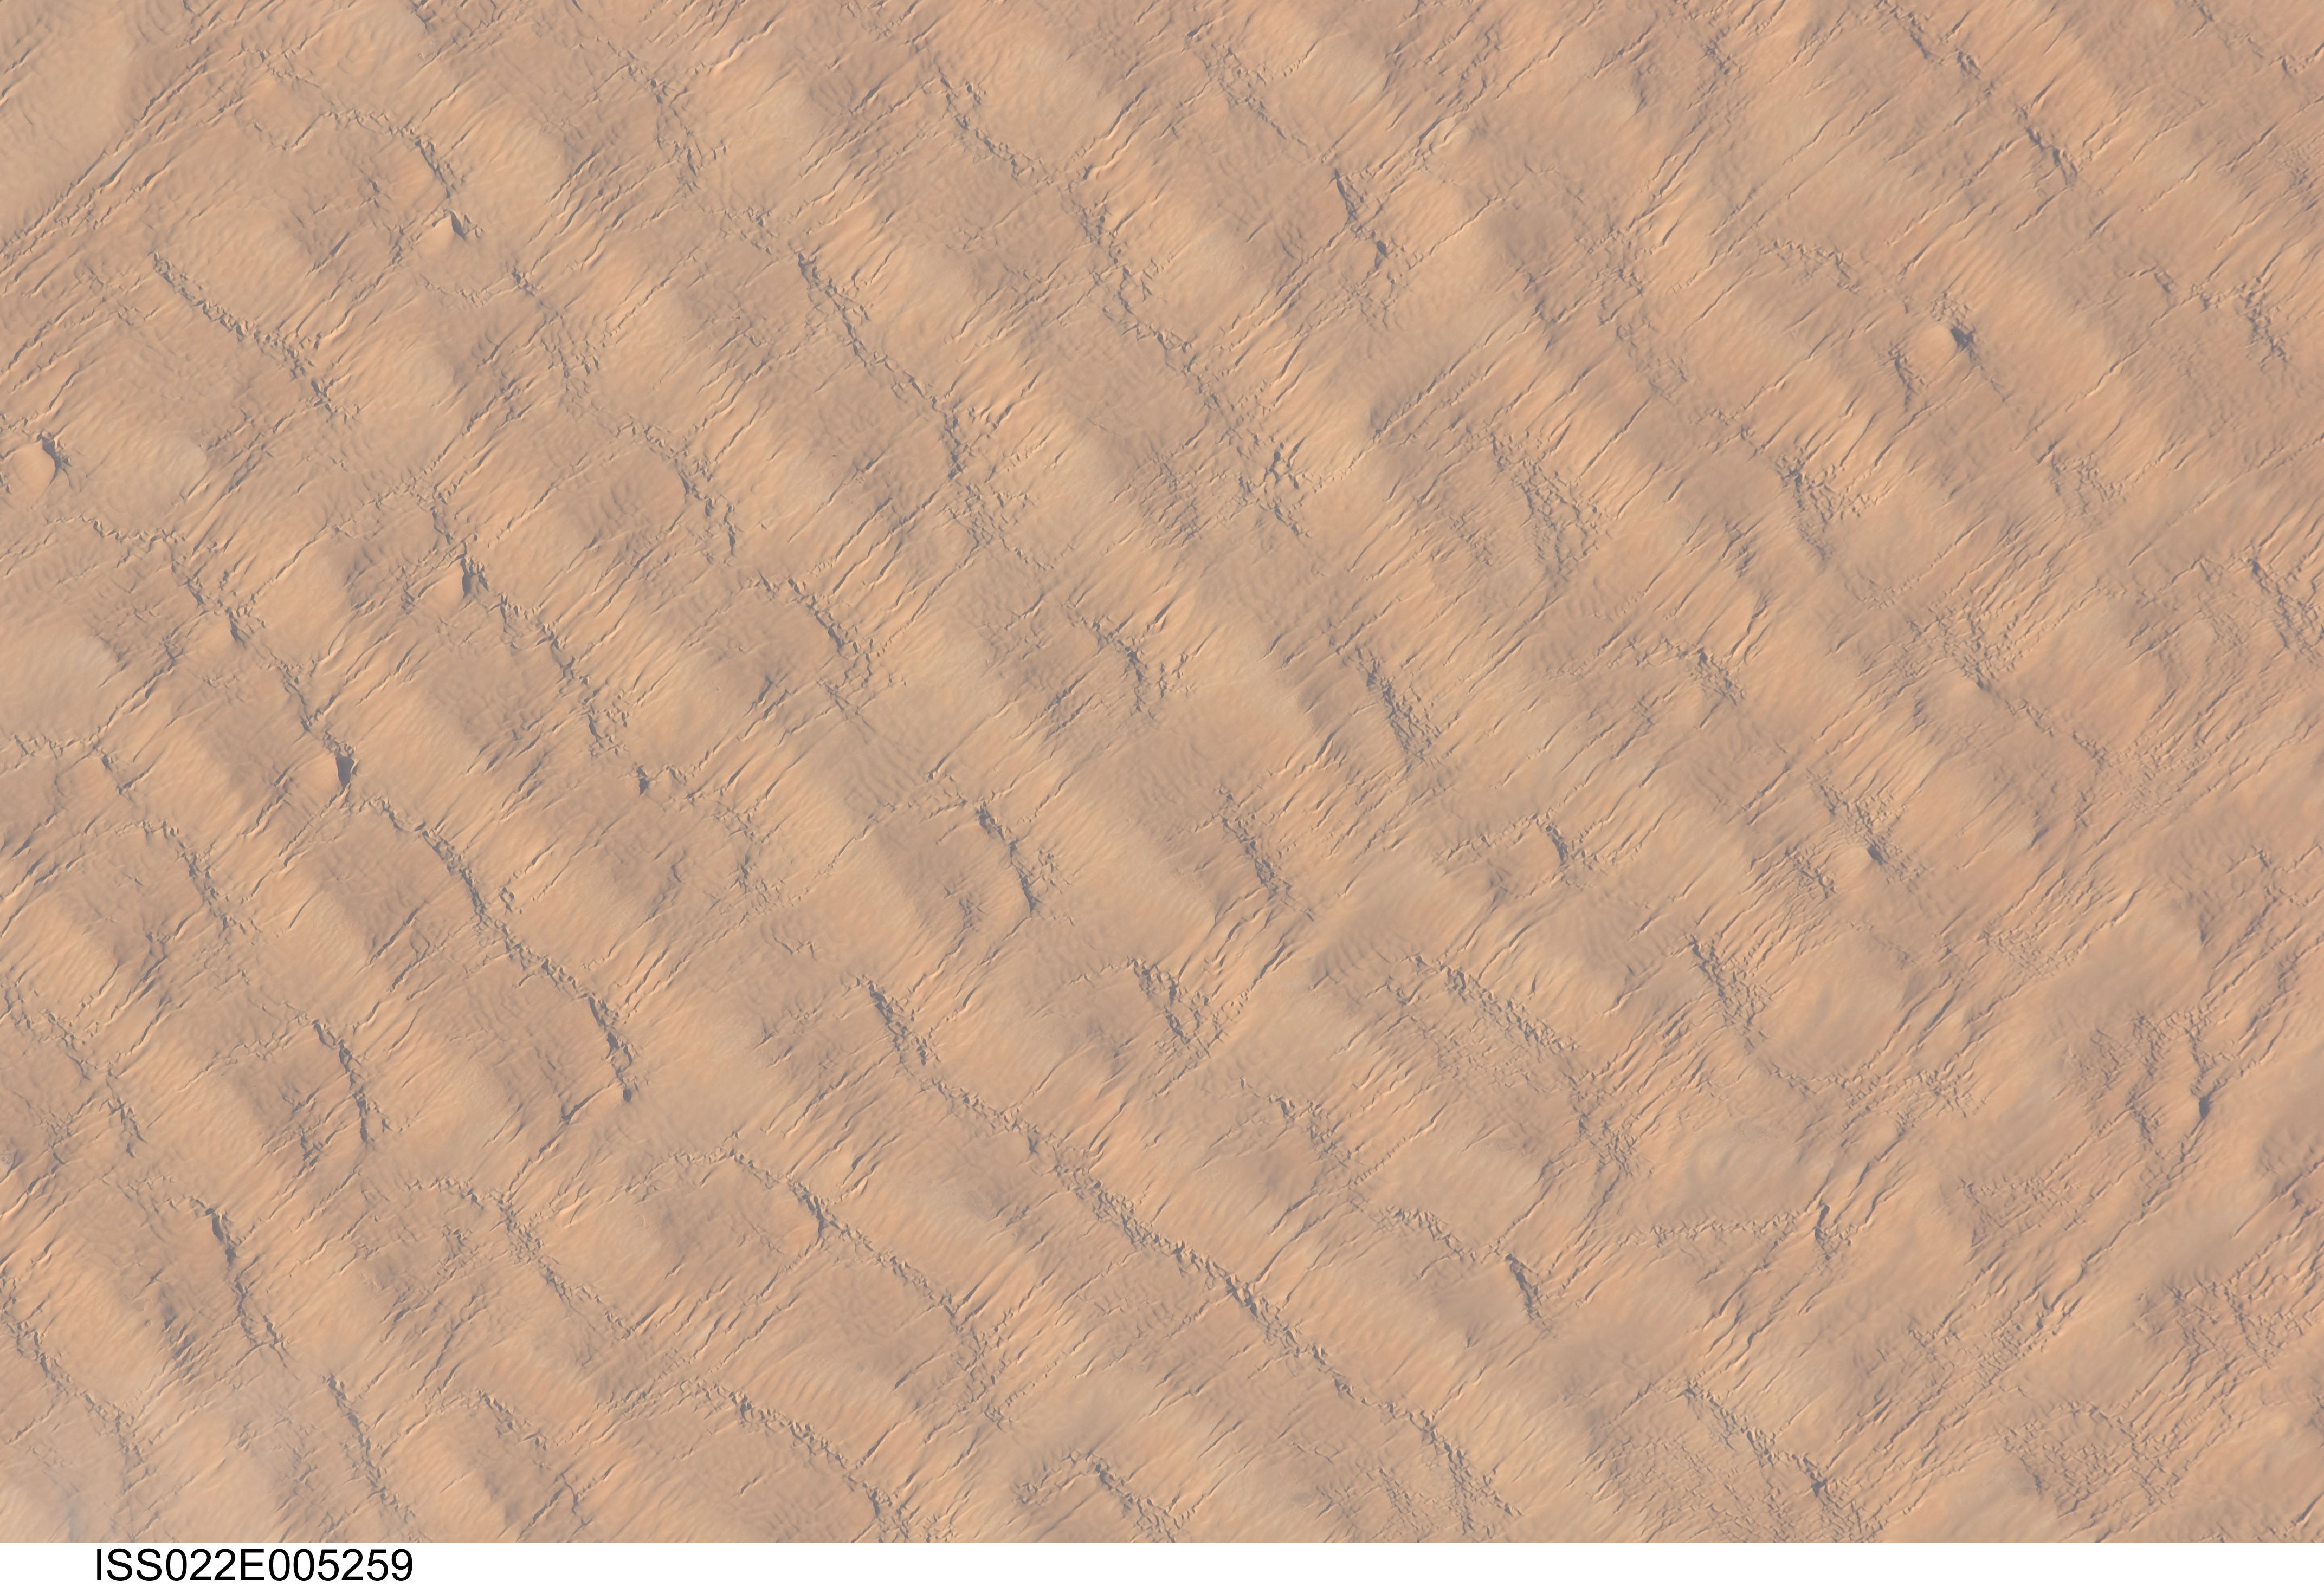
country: NIGER
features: SAND DUNES, TENERE DESERT, ERG OF BILMA
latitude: 17.1
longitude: 11.5
